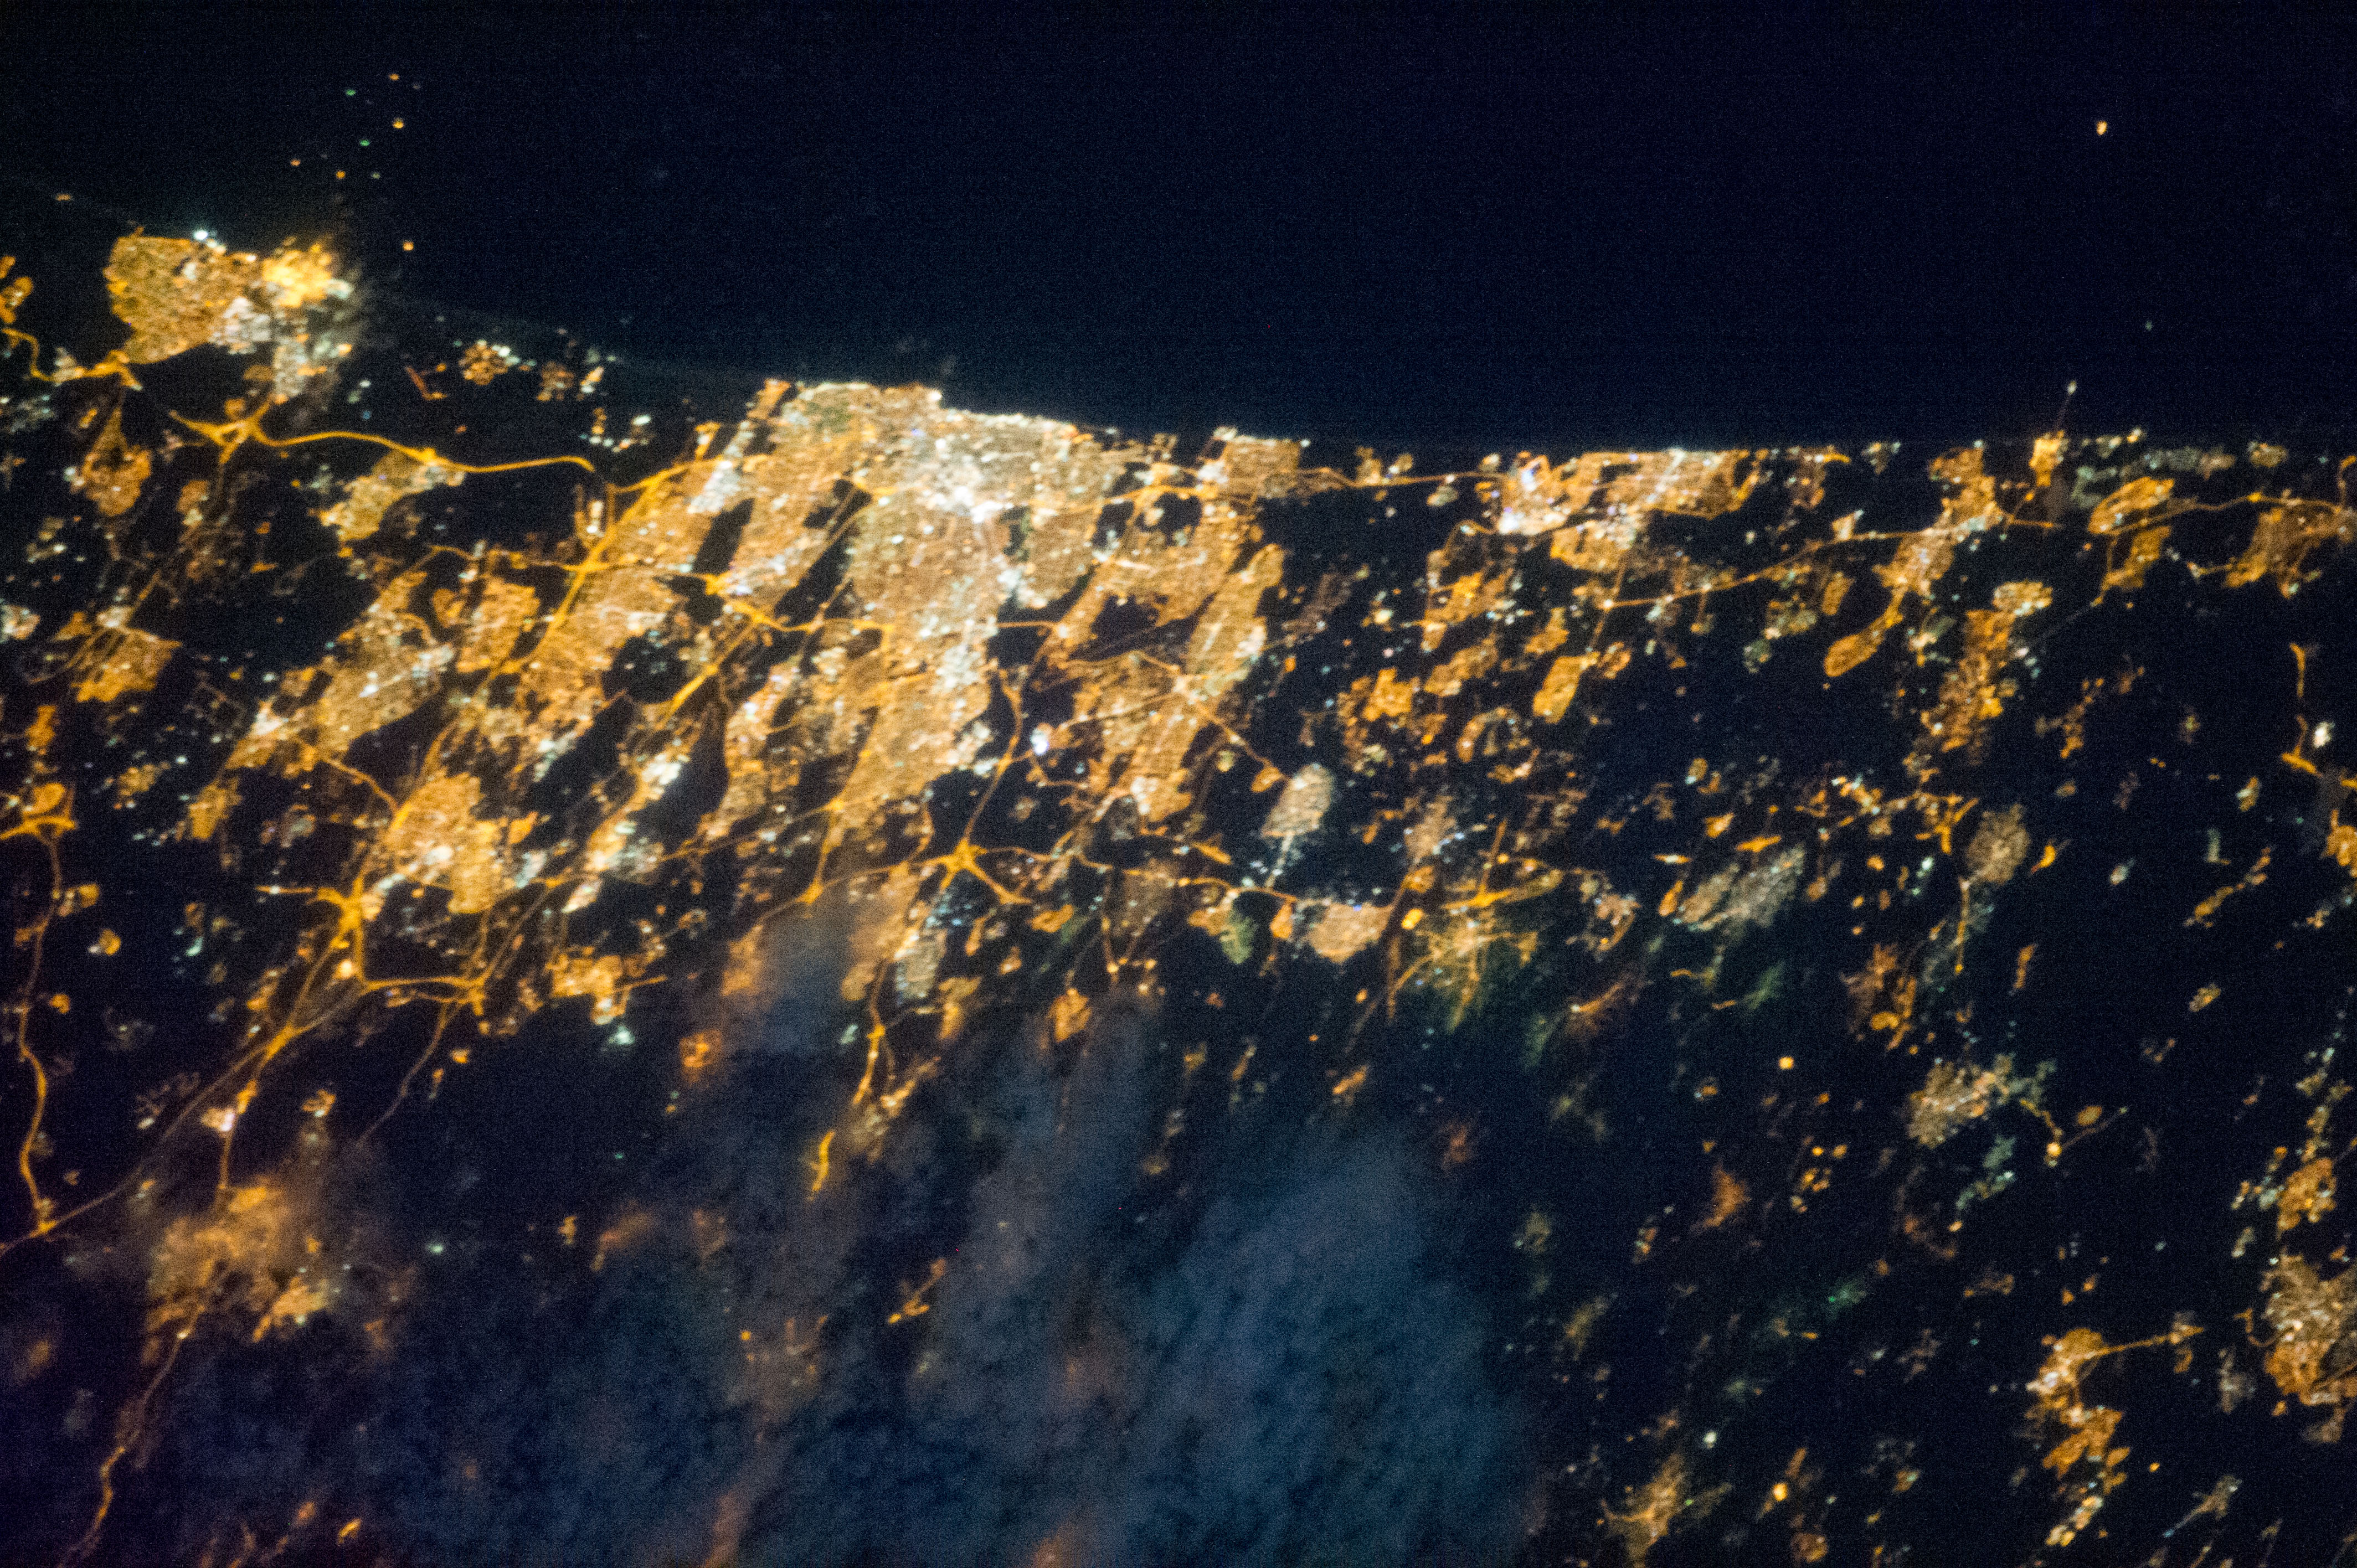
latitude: 32.0
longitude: 34.8
